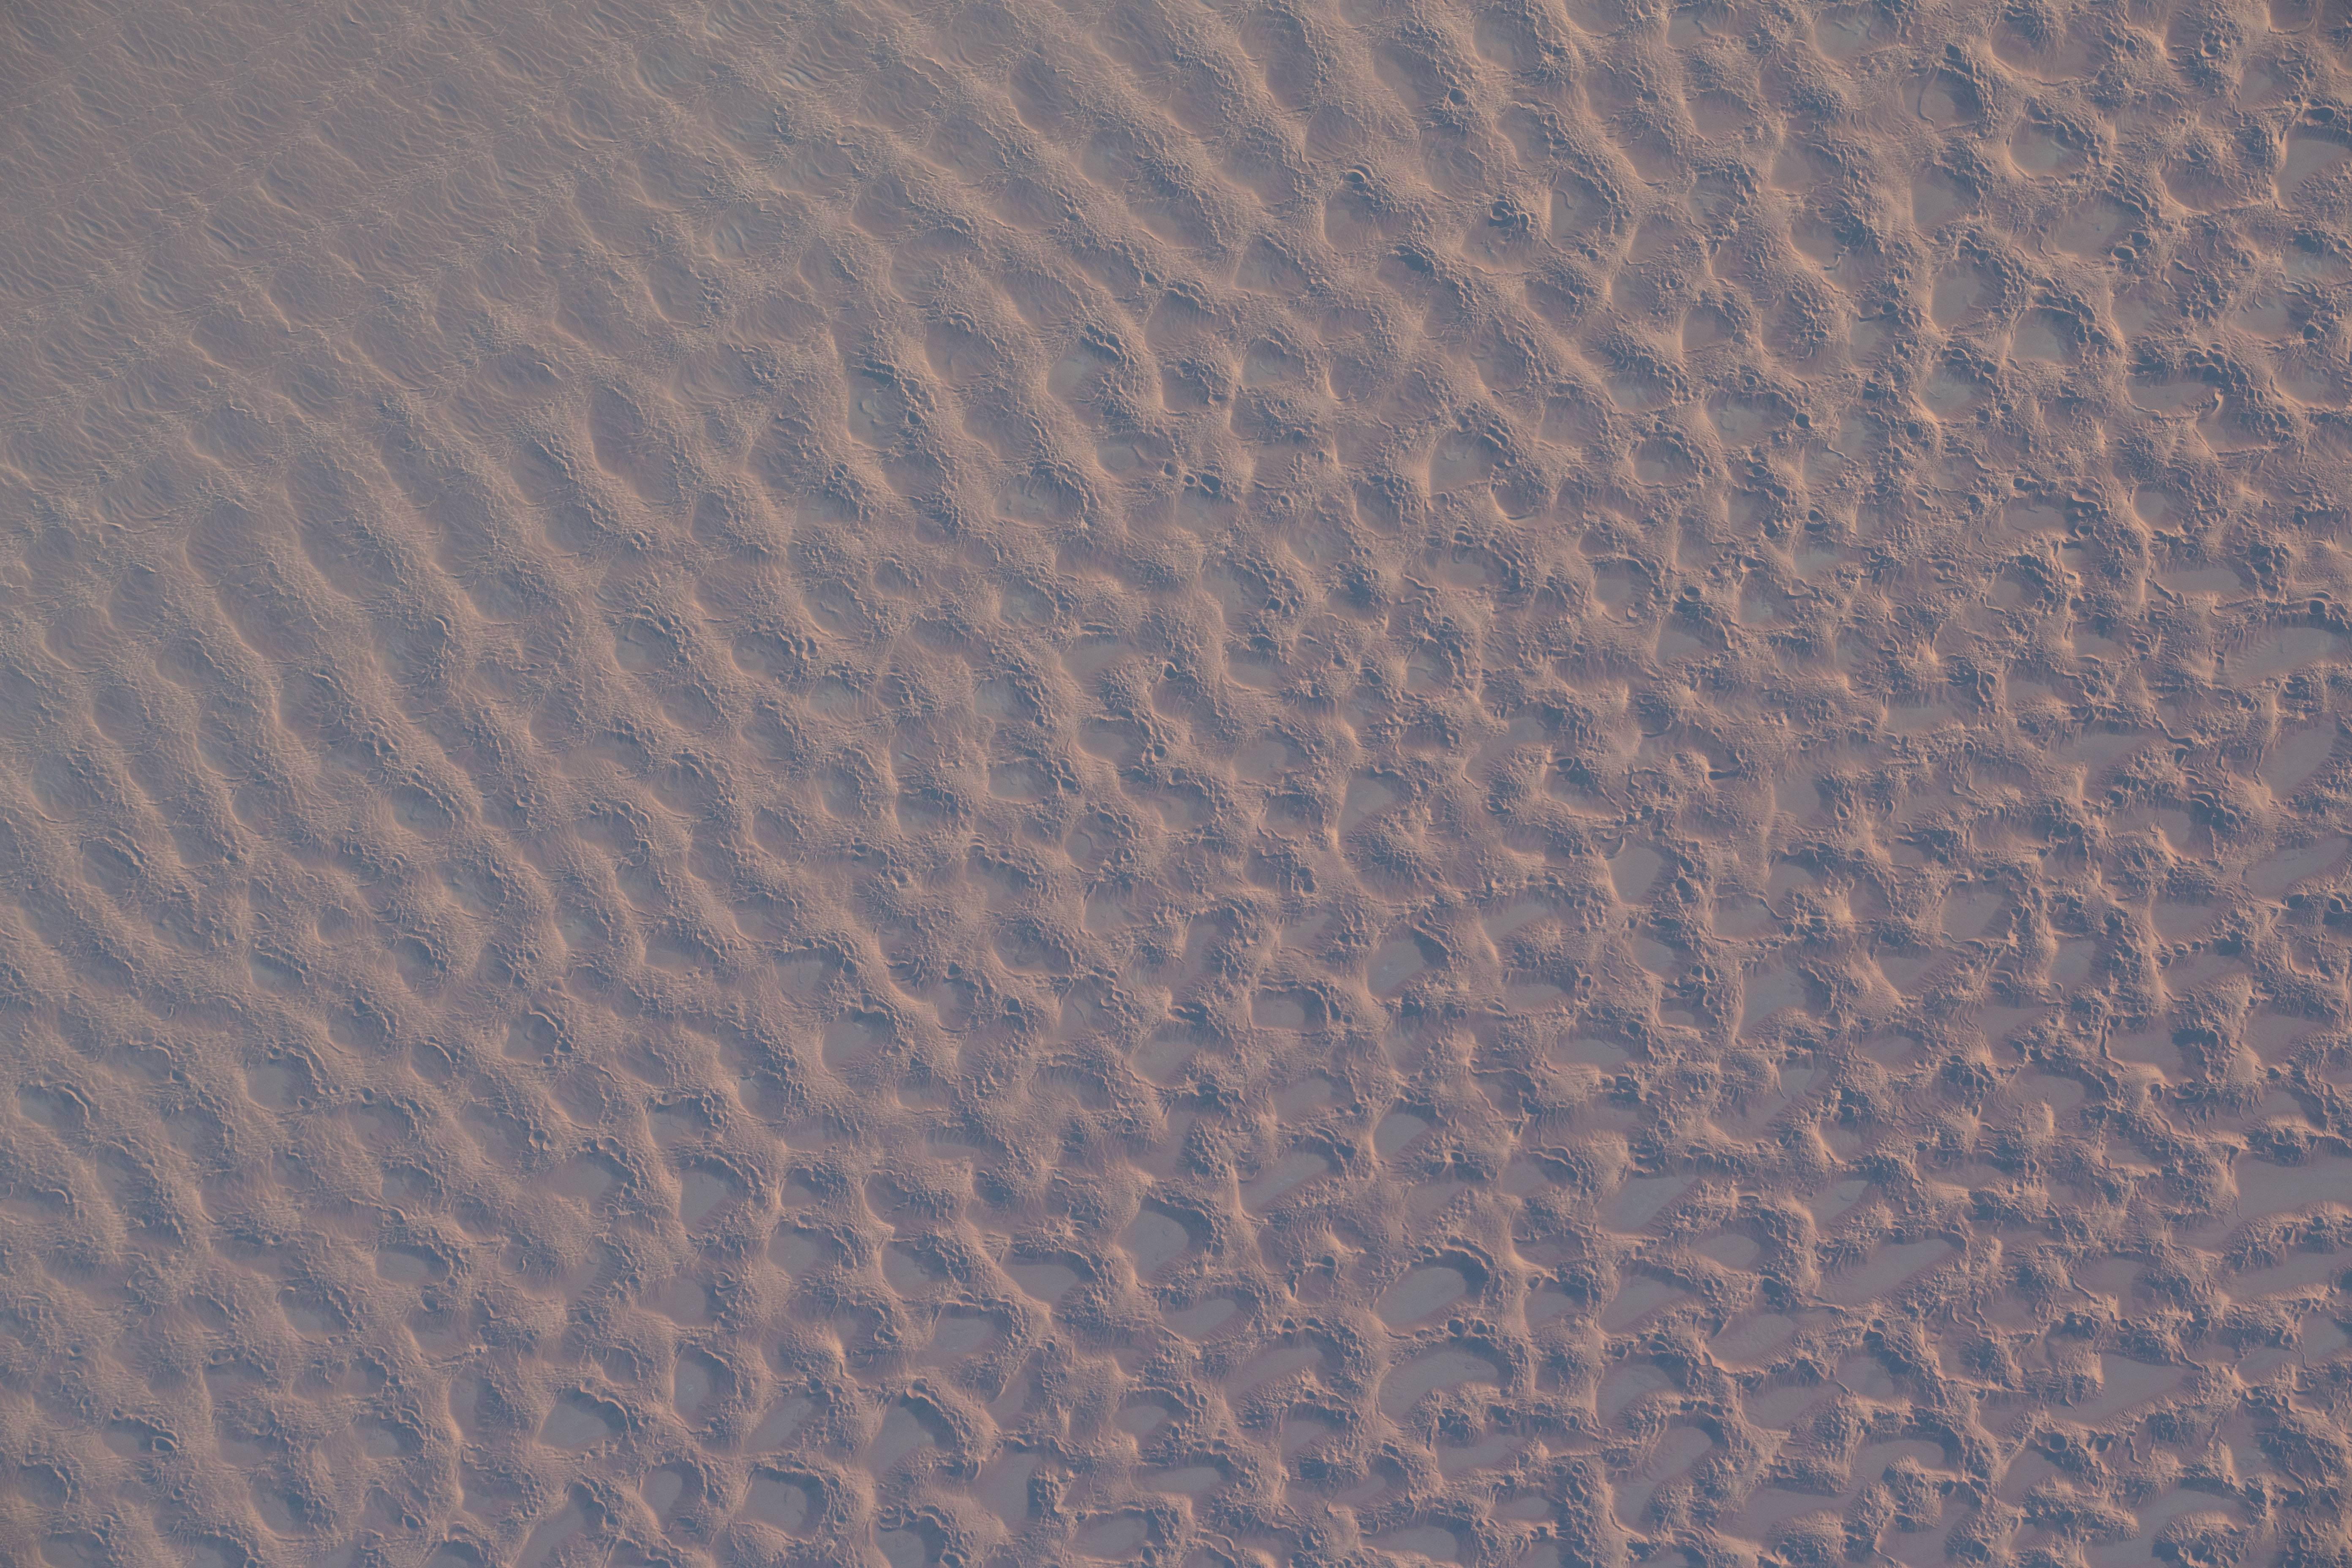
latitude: 25.1
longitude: 13.2
